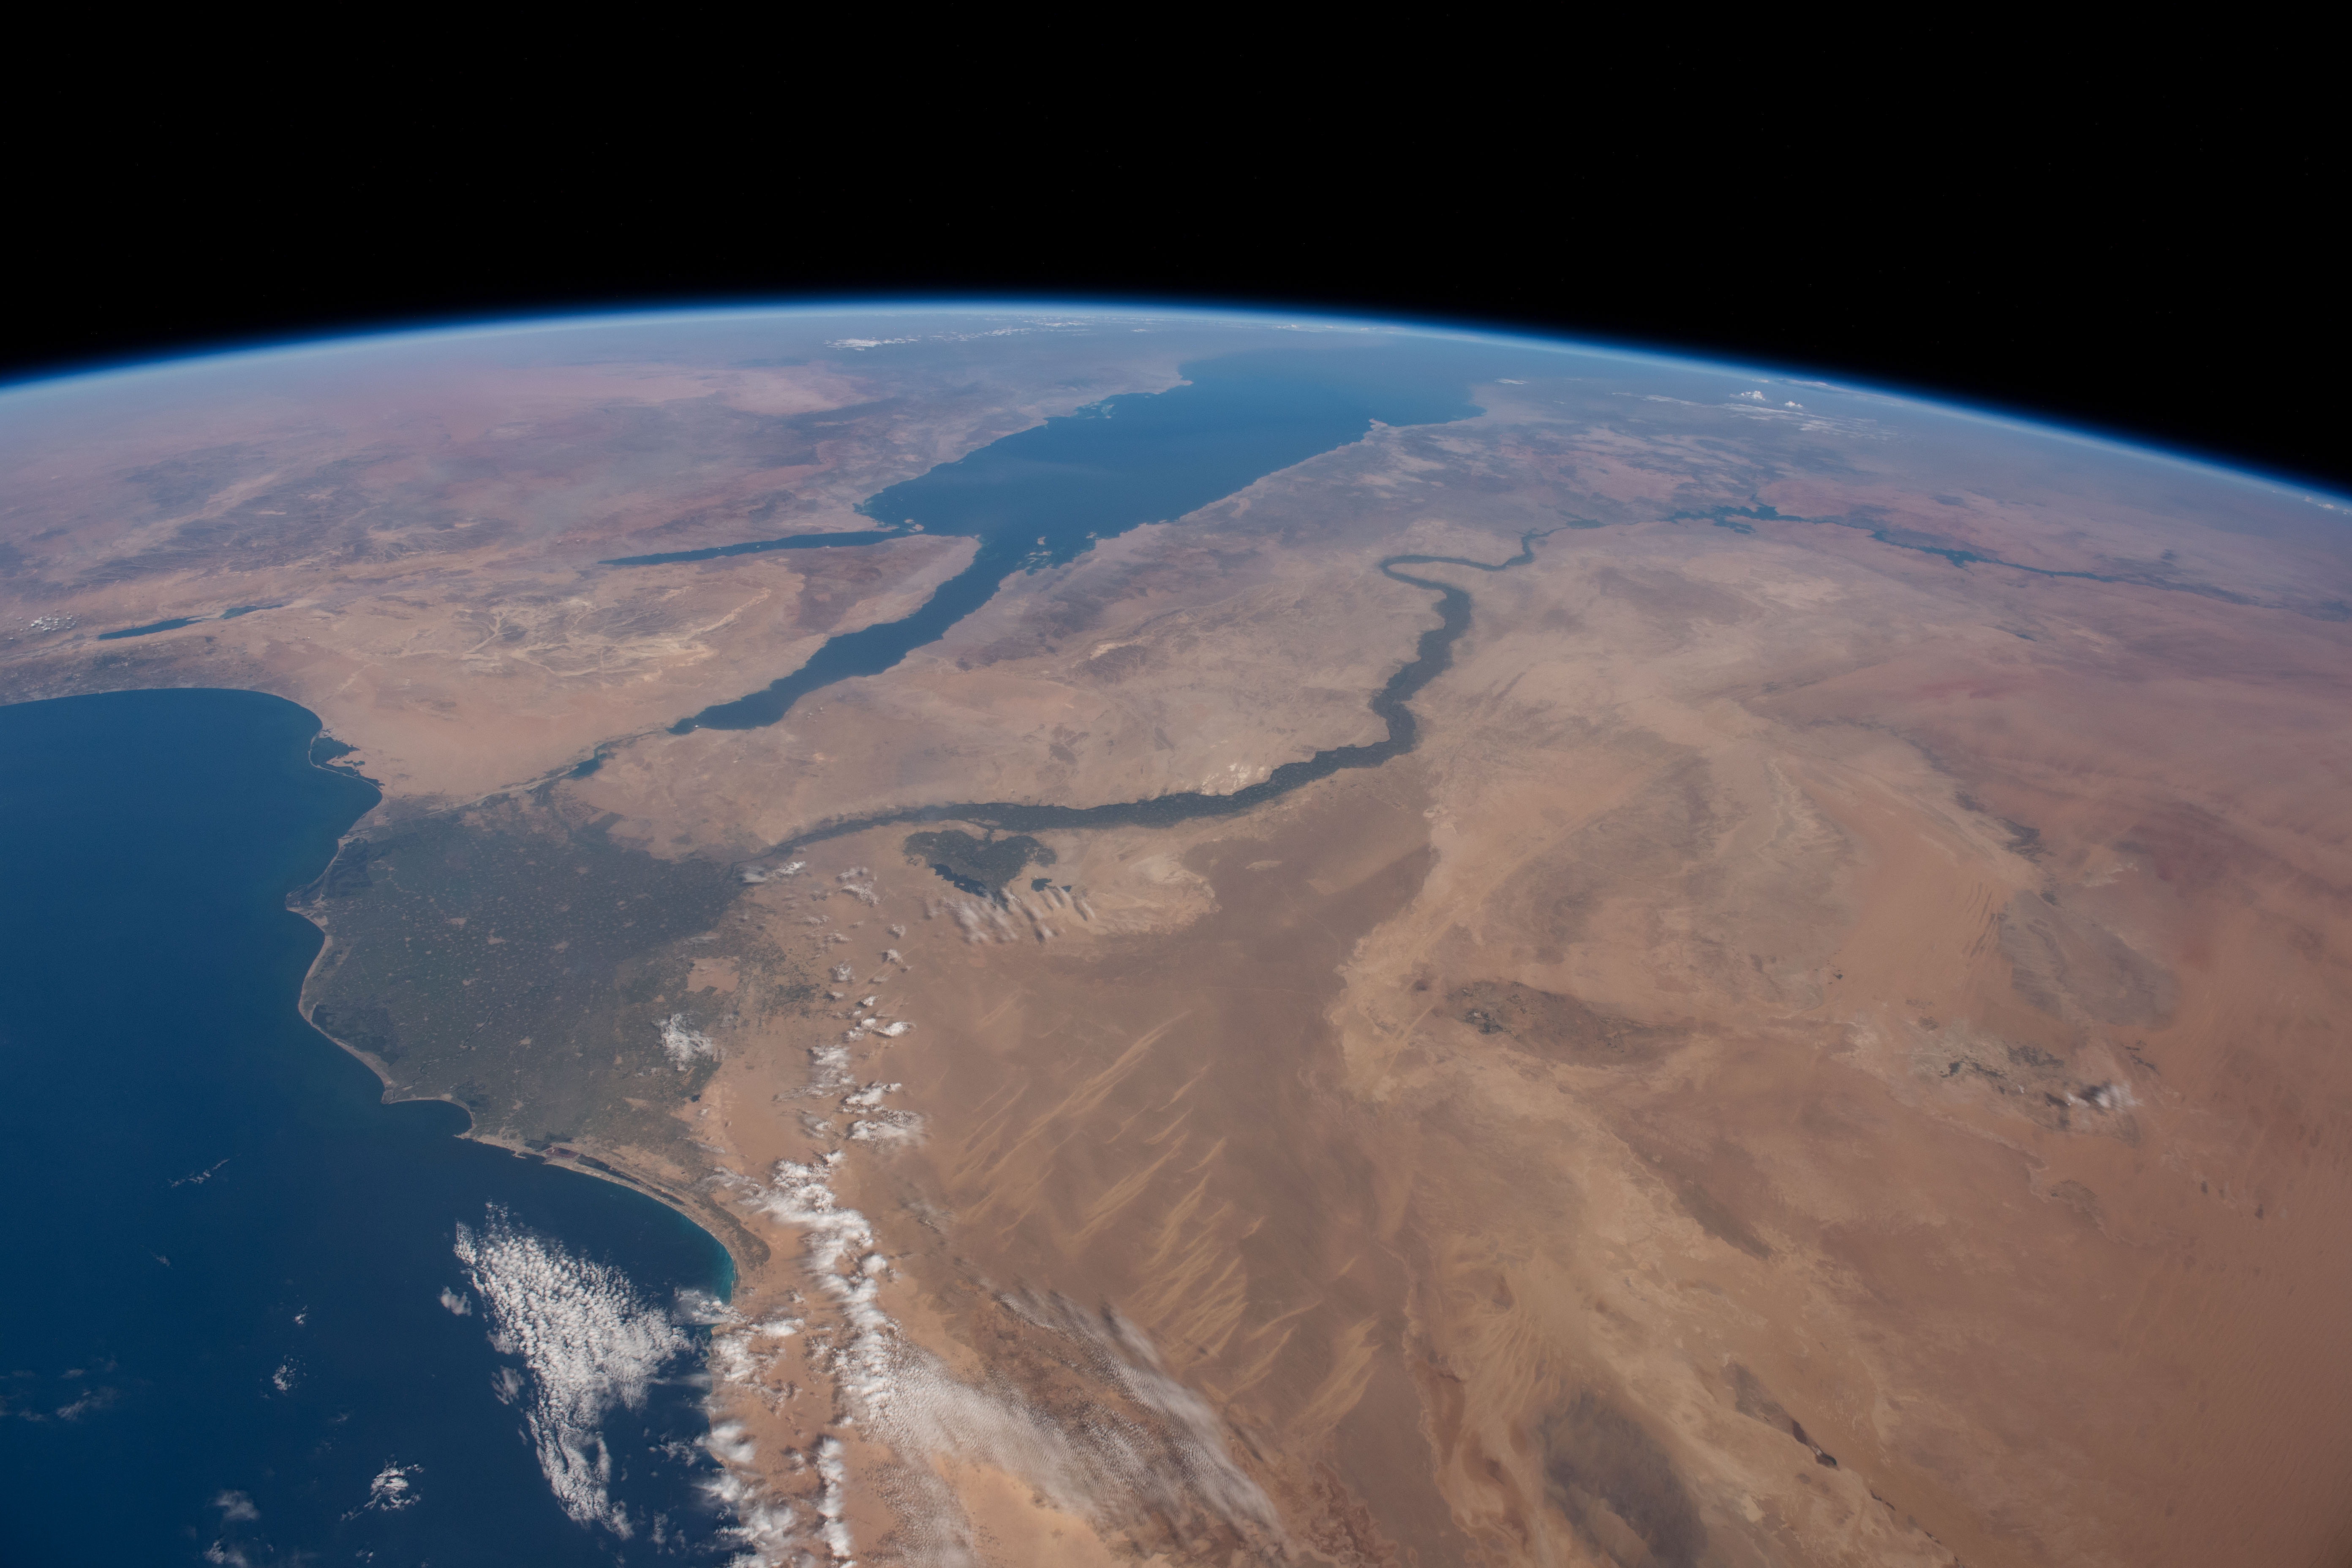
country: EGYPT
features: CAIRO, GULF OF SUEZ, WESTERN DESERT, MEDITERRANEAN SEA
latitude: 28.6
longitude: 30.9
